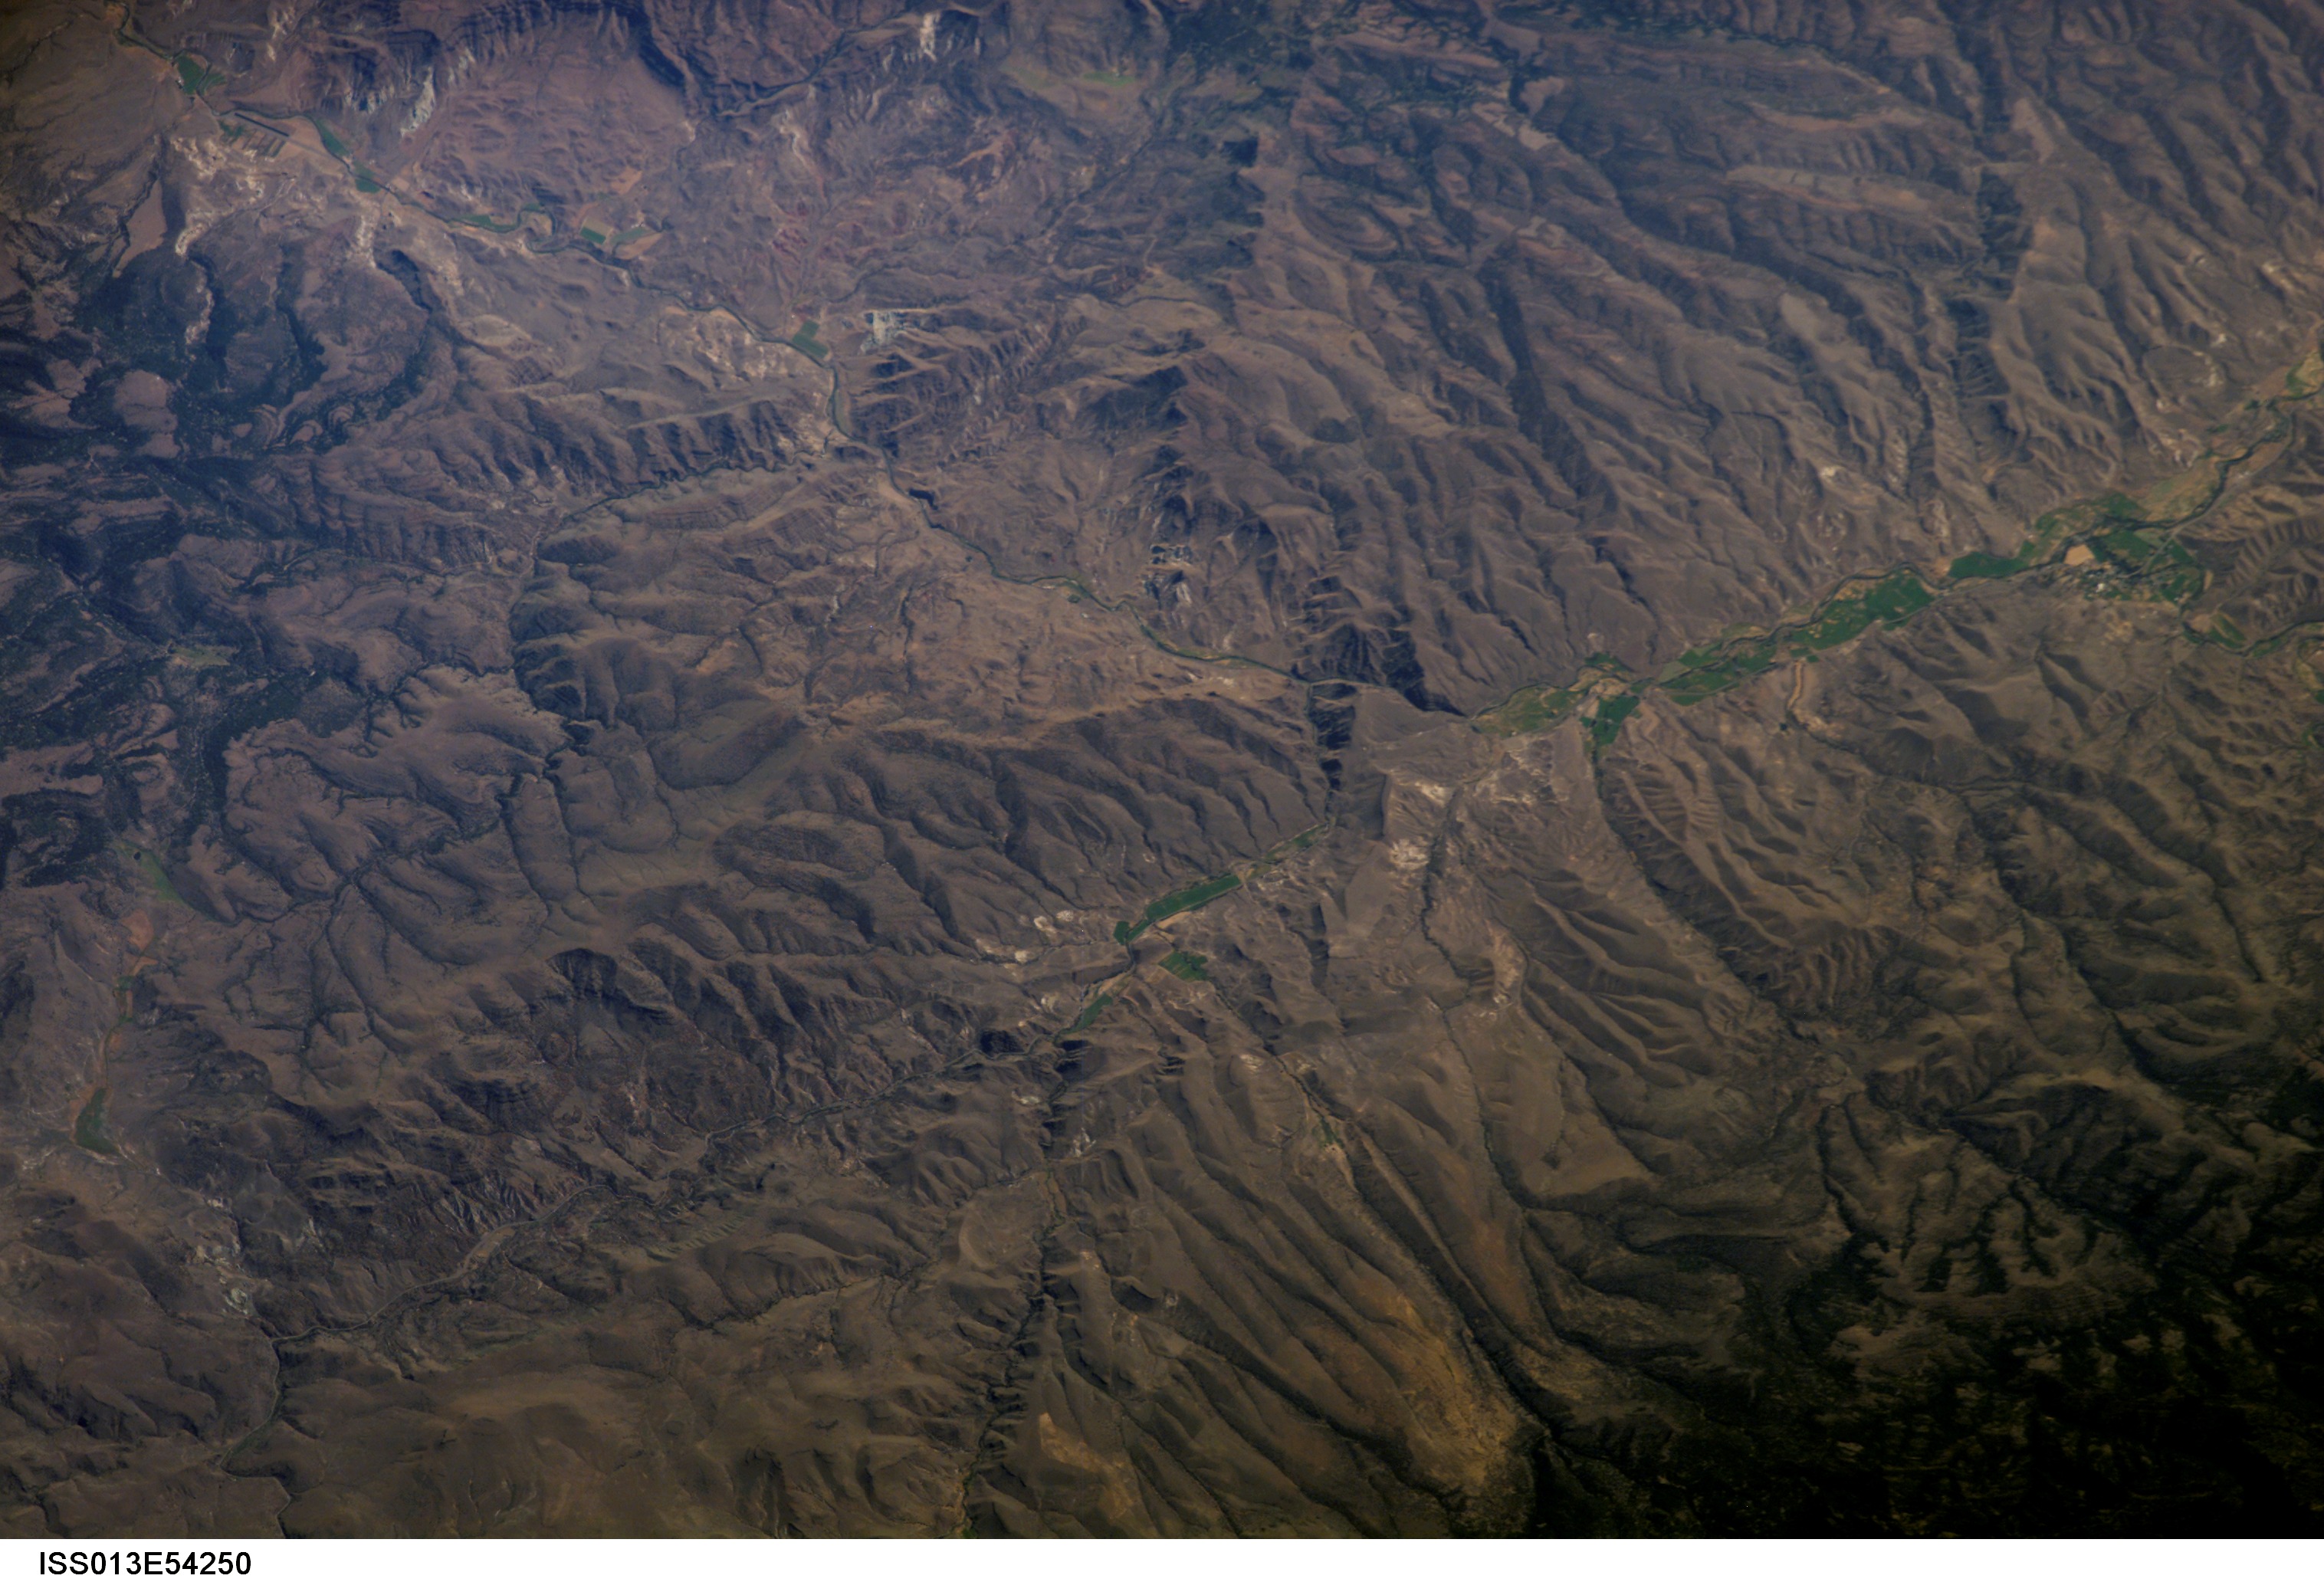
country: USA-OREGON
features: DAYVILLE, OCHOCO MOUNTAINS
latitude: 44.5
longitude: -119.6
